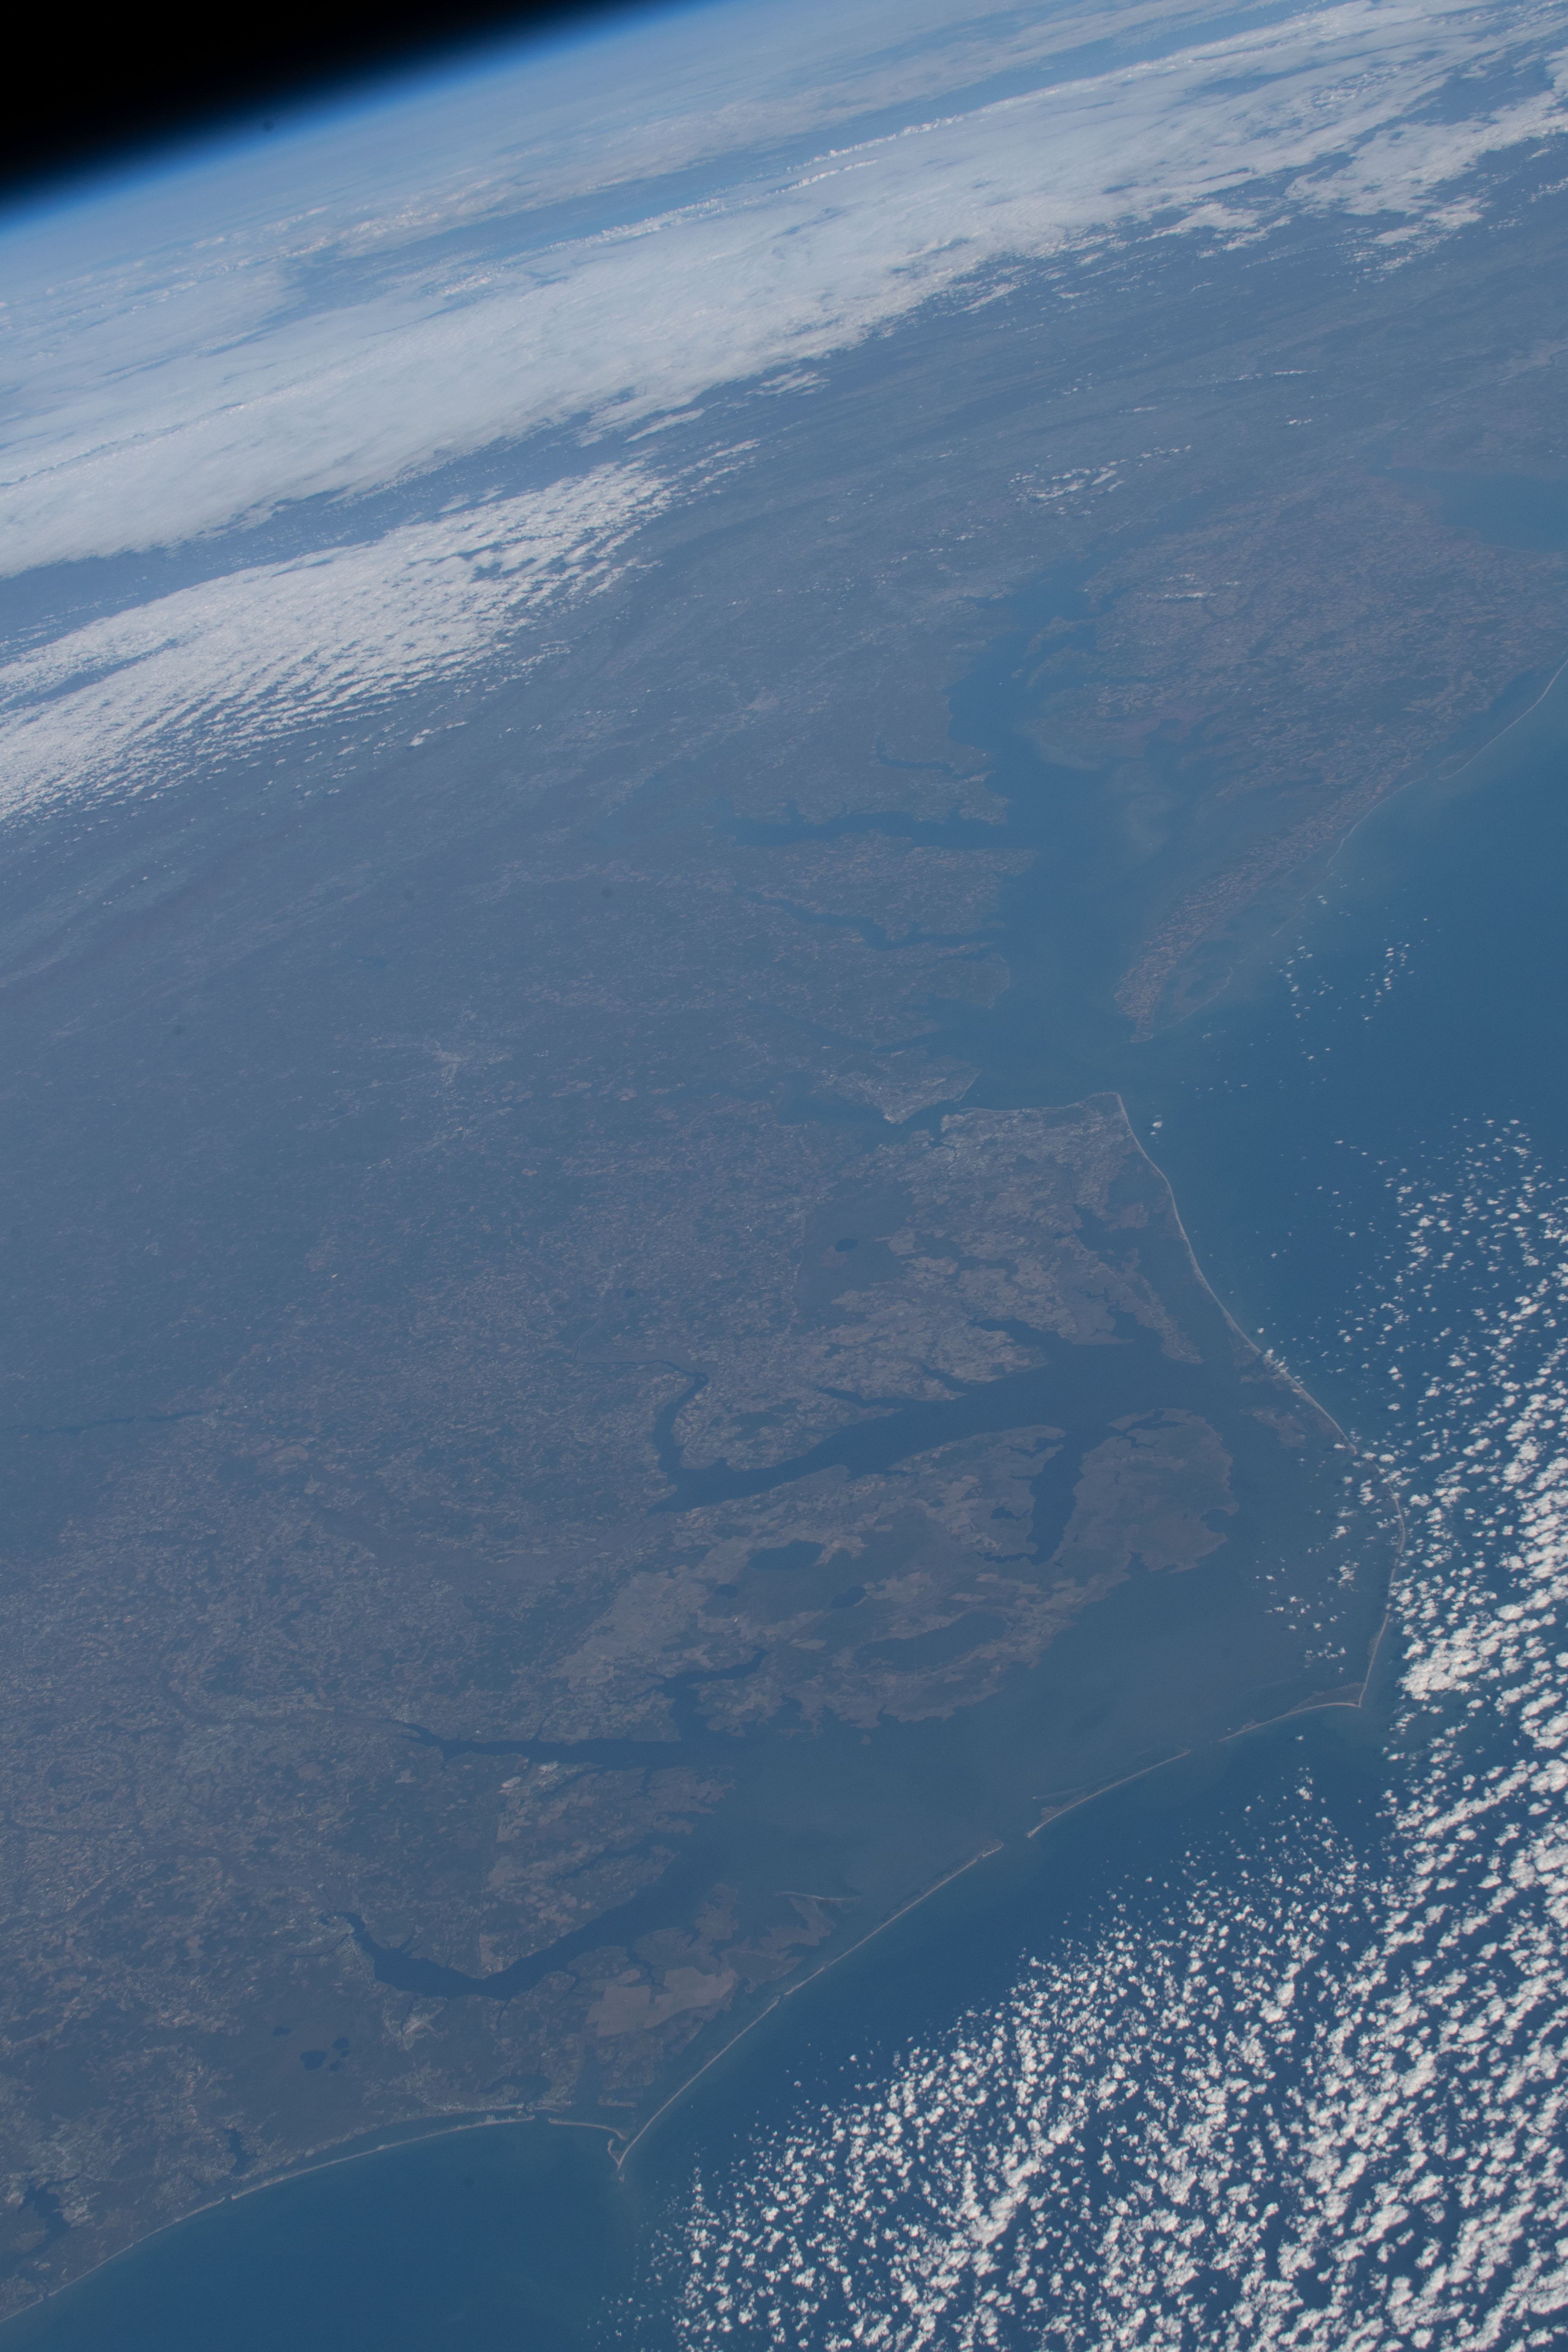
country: USA-VIRGINIA
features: PAMLICO SOUND, CHESAPEAKE BAY
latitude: 37.0
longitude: -76.5
